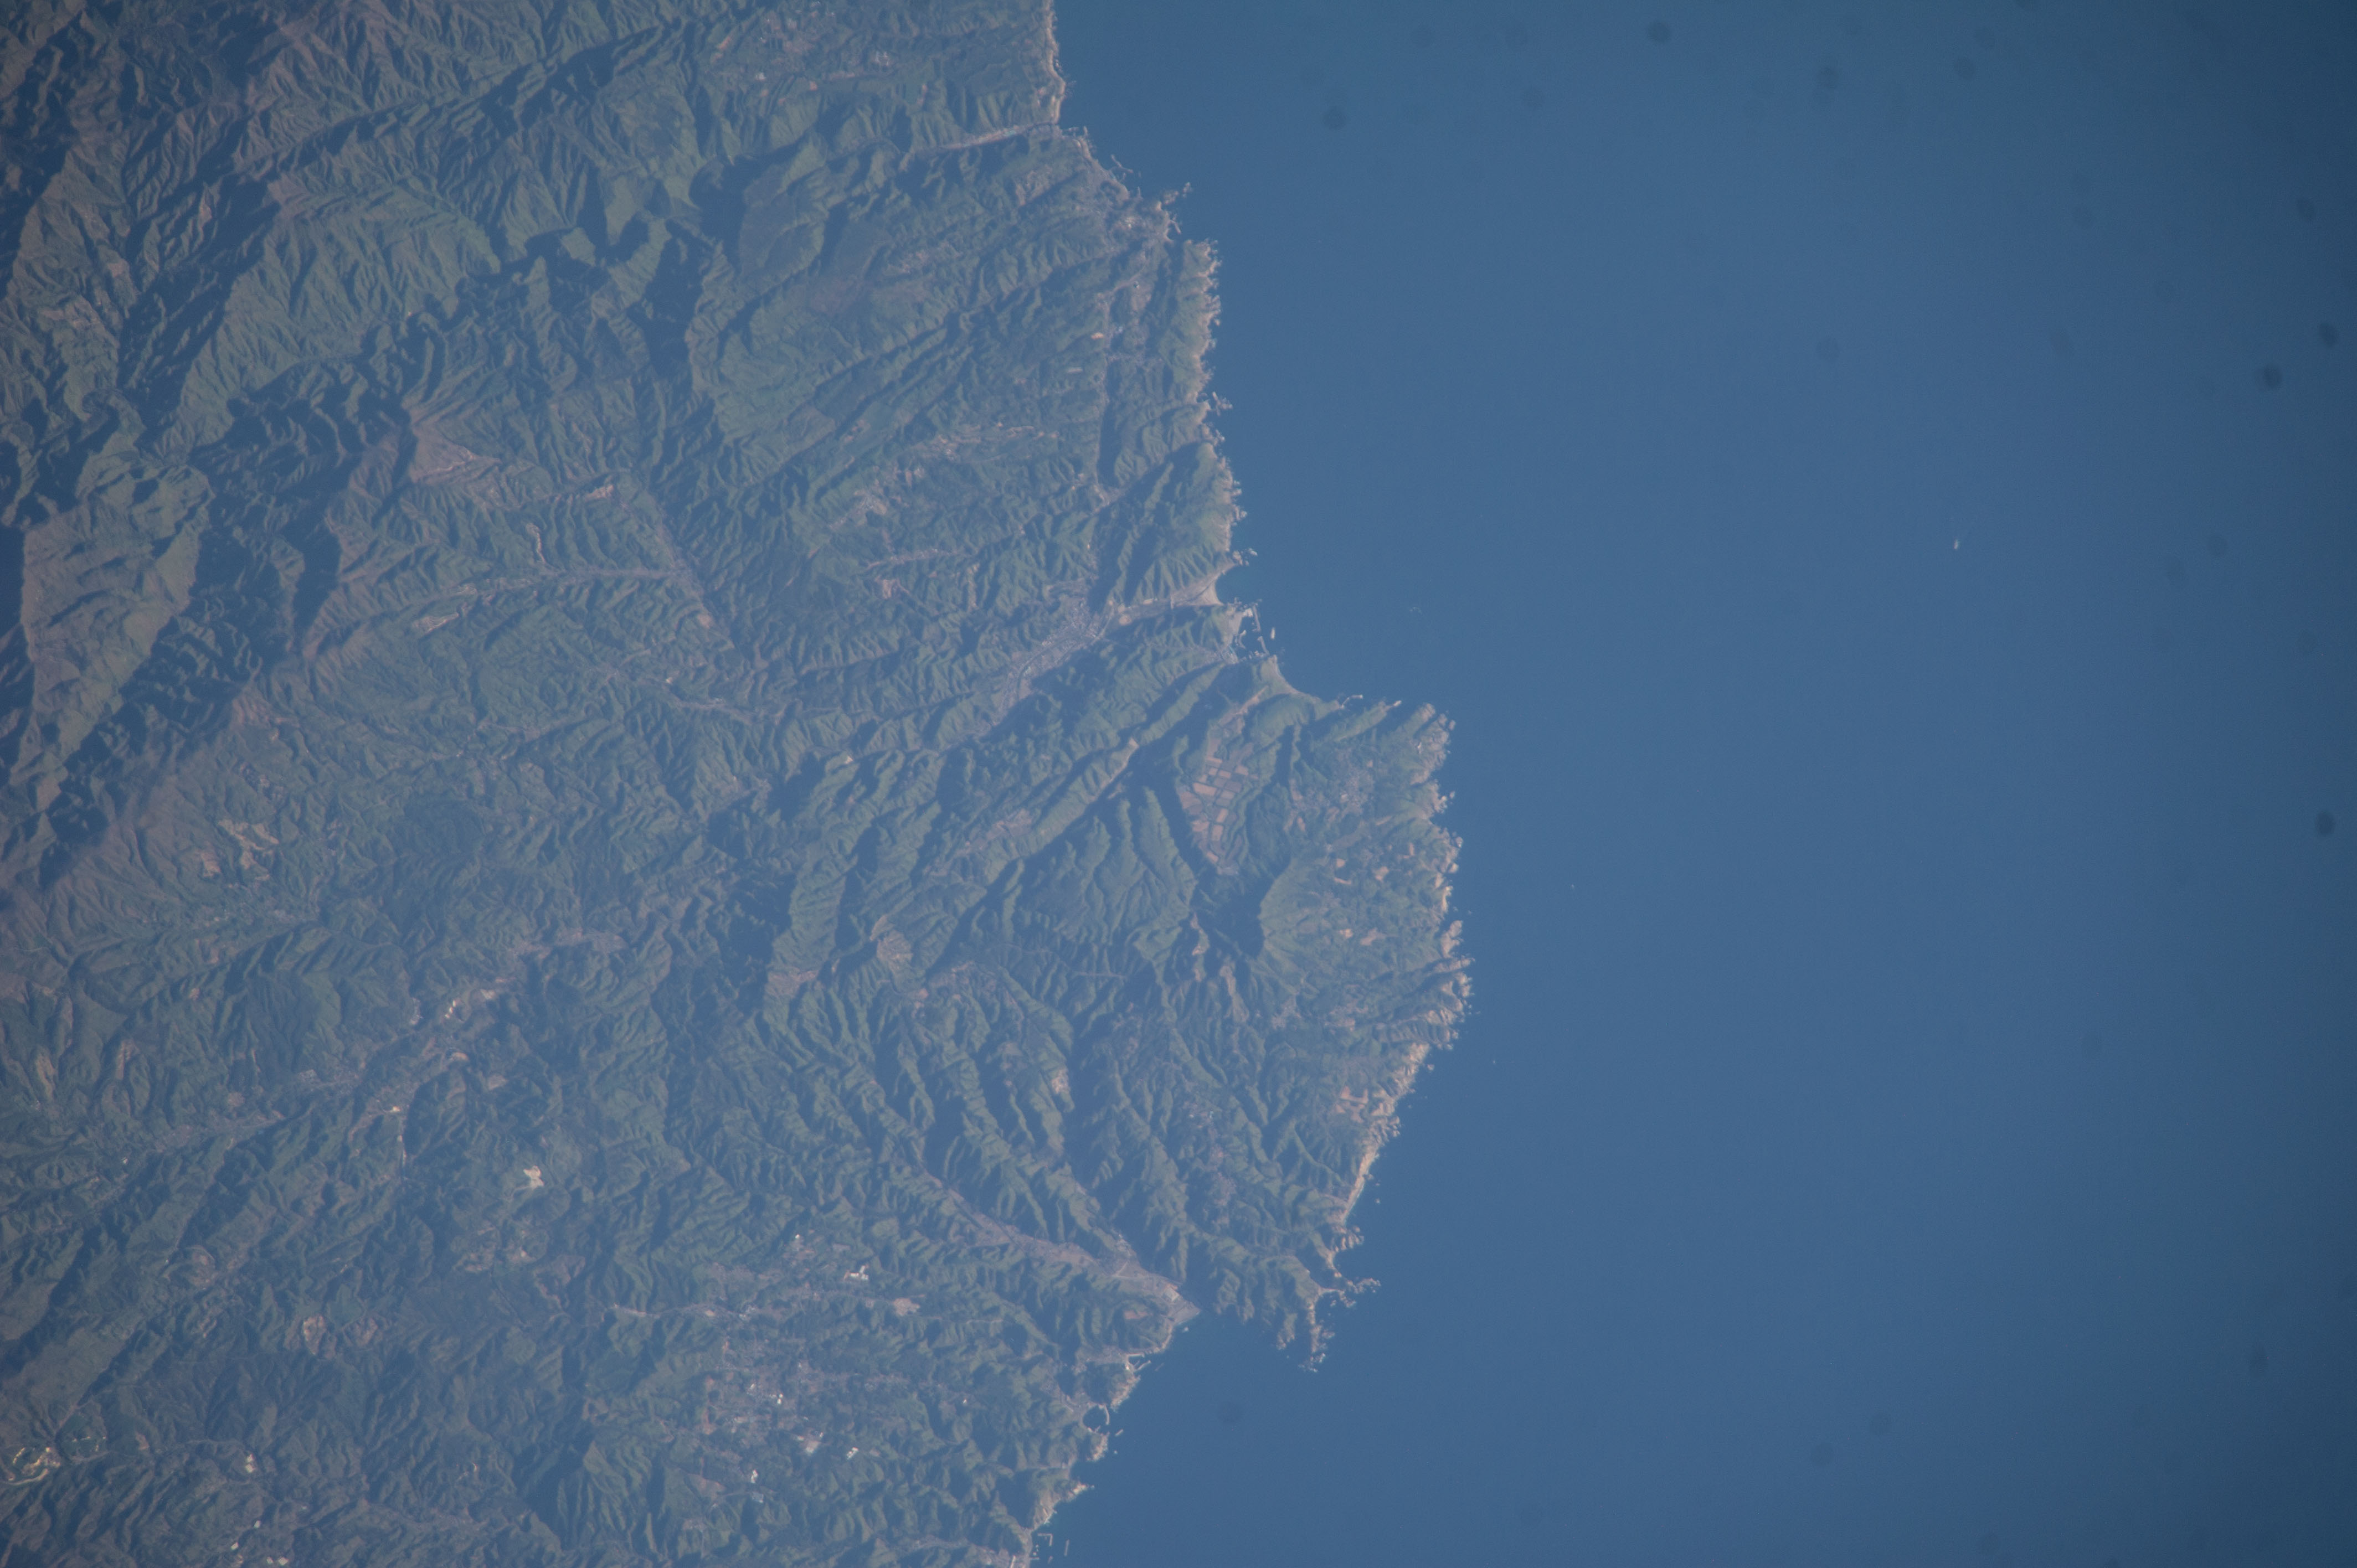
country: JAPAN
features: JAPAN, MT KUROMORI, KUJI BAY, RIKUCHU NATSUI
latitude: 40.0
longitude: 141.9
